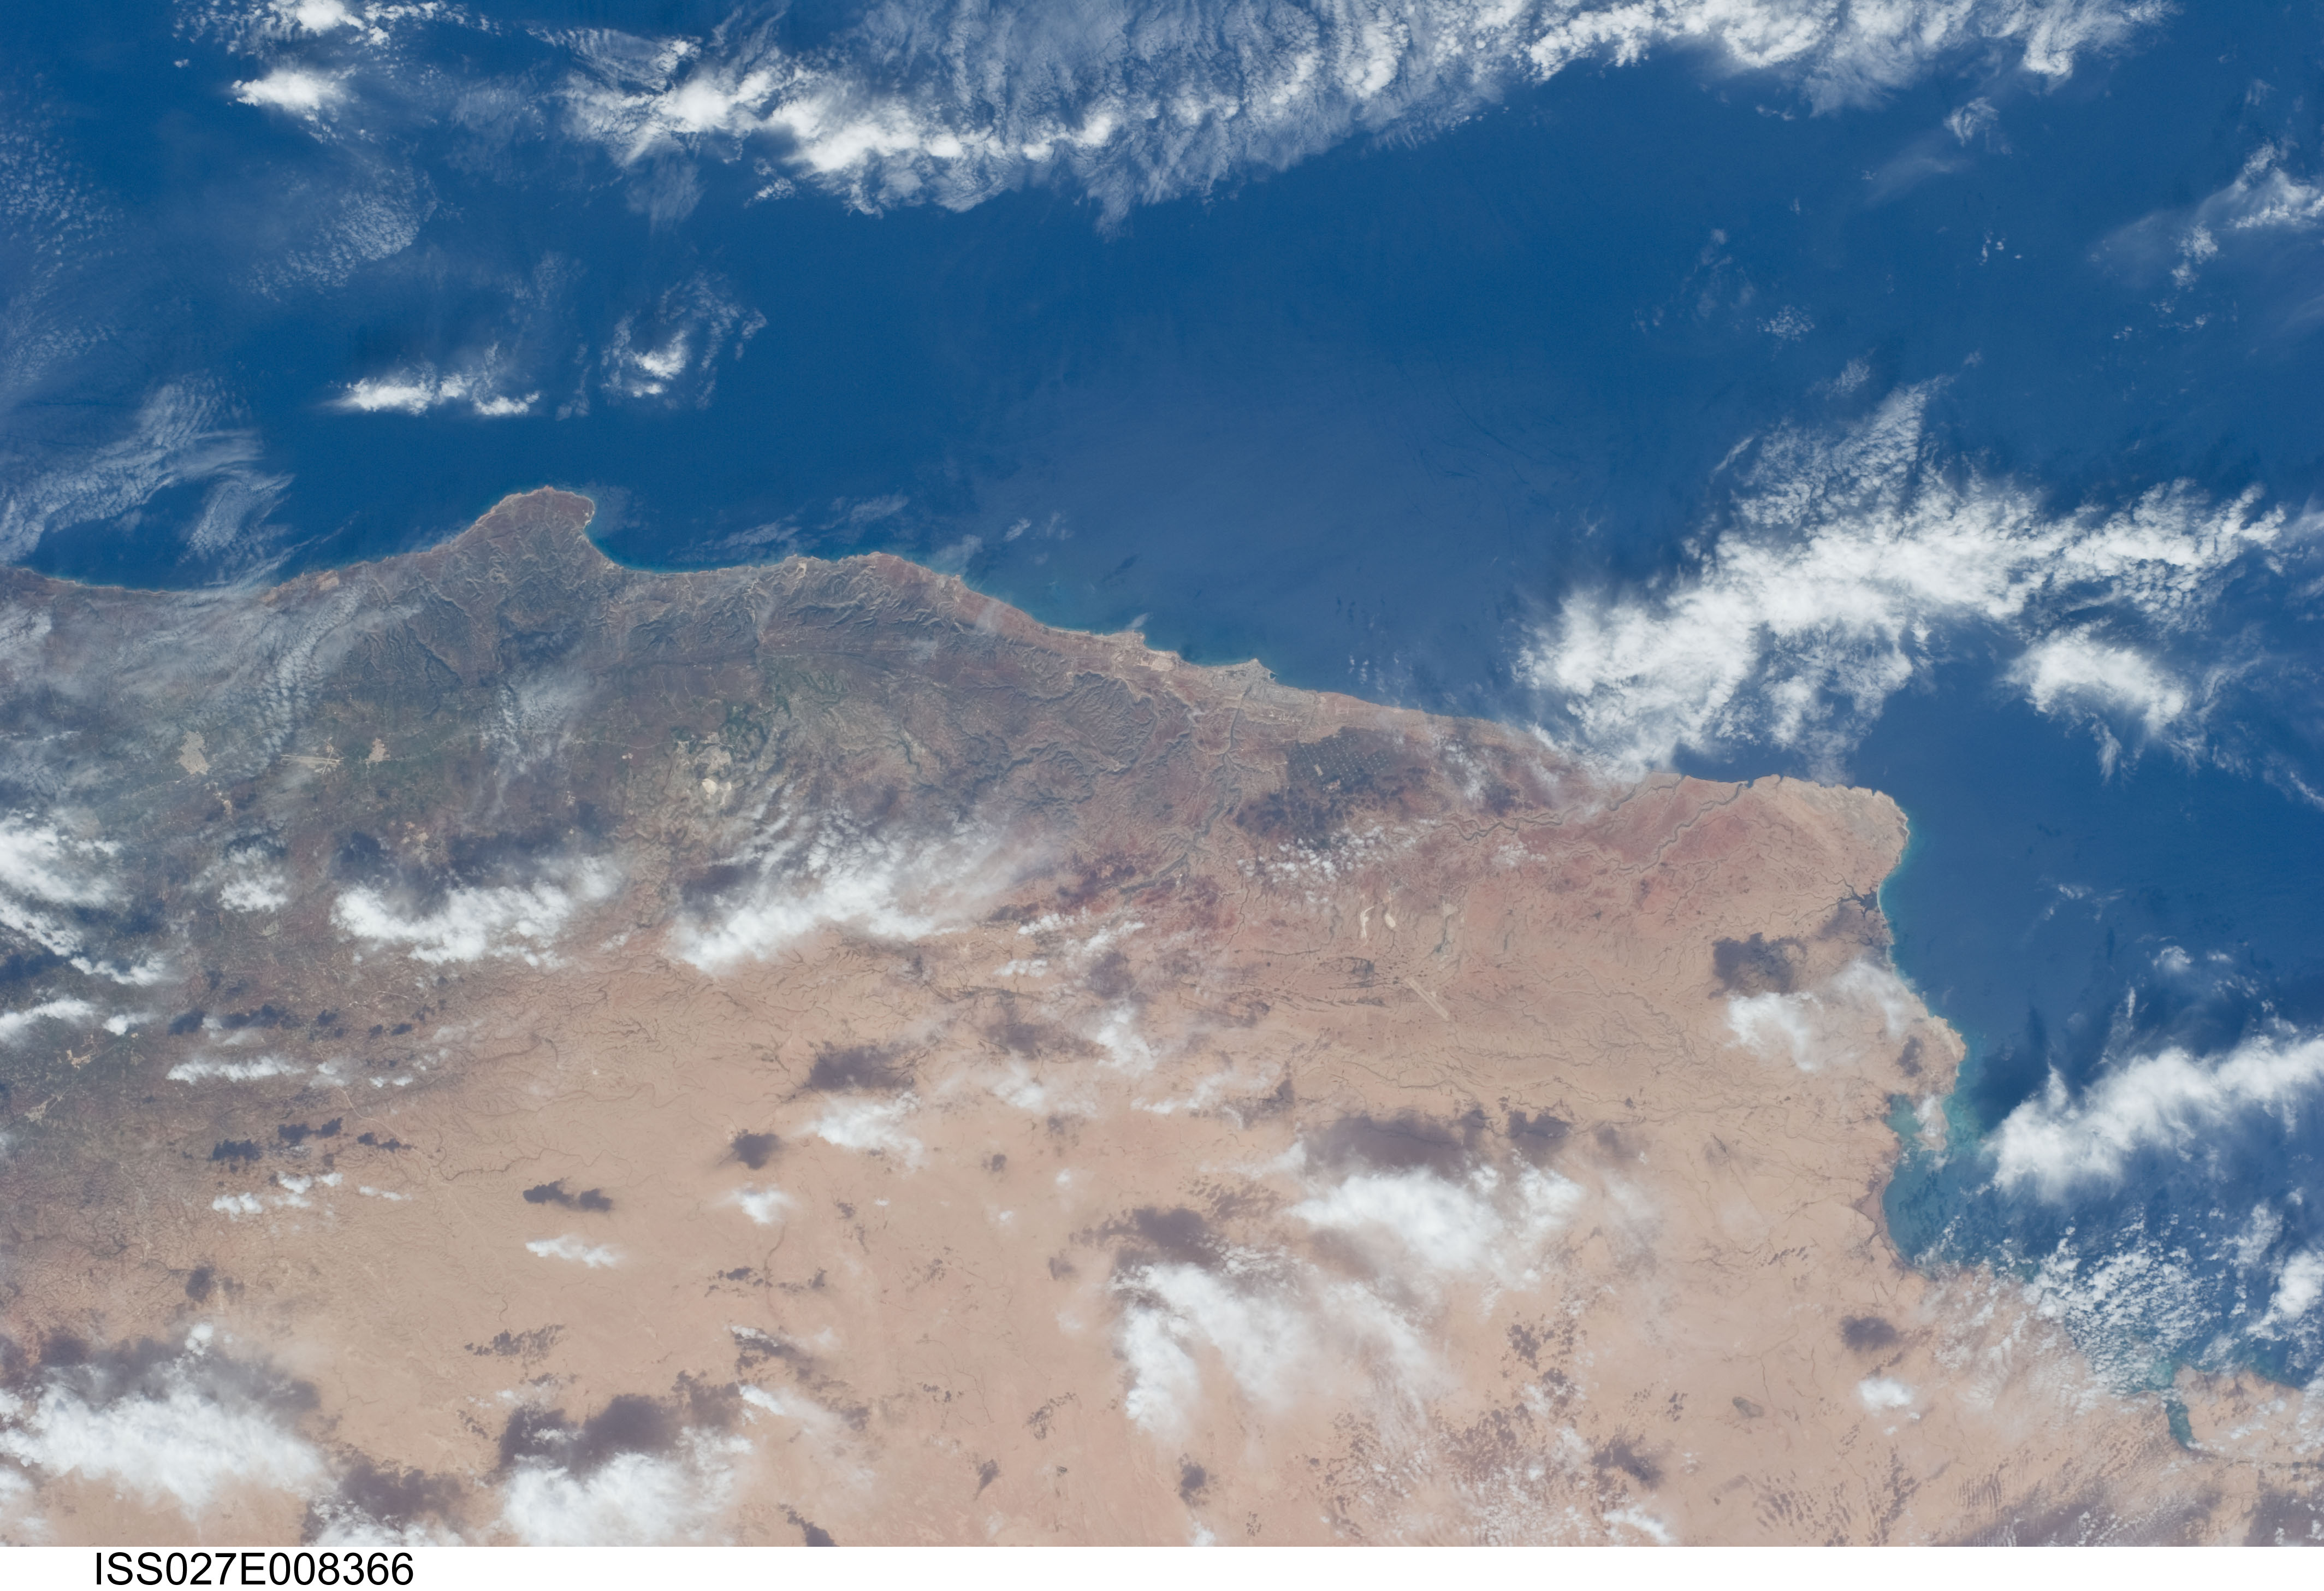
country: LIBYA
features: GULF OF BOMBA, DERNA,MEDITERRANEAN SEA, LIBYA, DERNA, AT TAMIMI,DERNA, LIBYA,LIBYA,LIBYA, AT TAMINI, G. OF BOMBA, DERNA CY., MEDITERRANEAN S.,DERNA LIBIA,MEDITERRANEAN S., LIBYA, PART.FRM,AL BAYDA, LABRAQ, DERNA, MARTUBA, AT TAMIMI,DERNA
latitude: 32.7
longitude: 22.6
